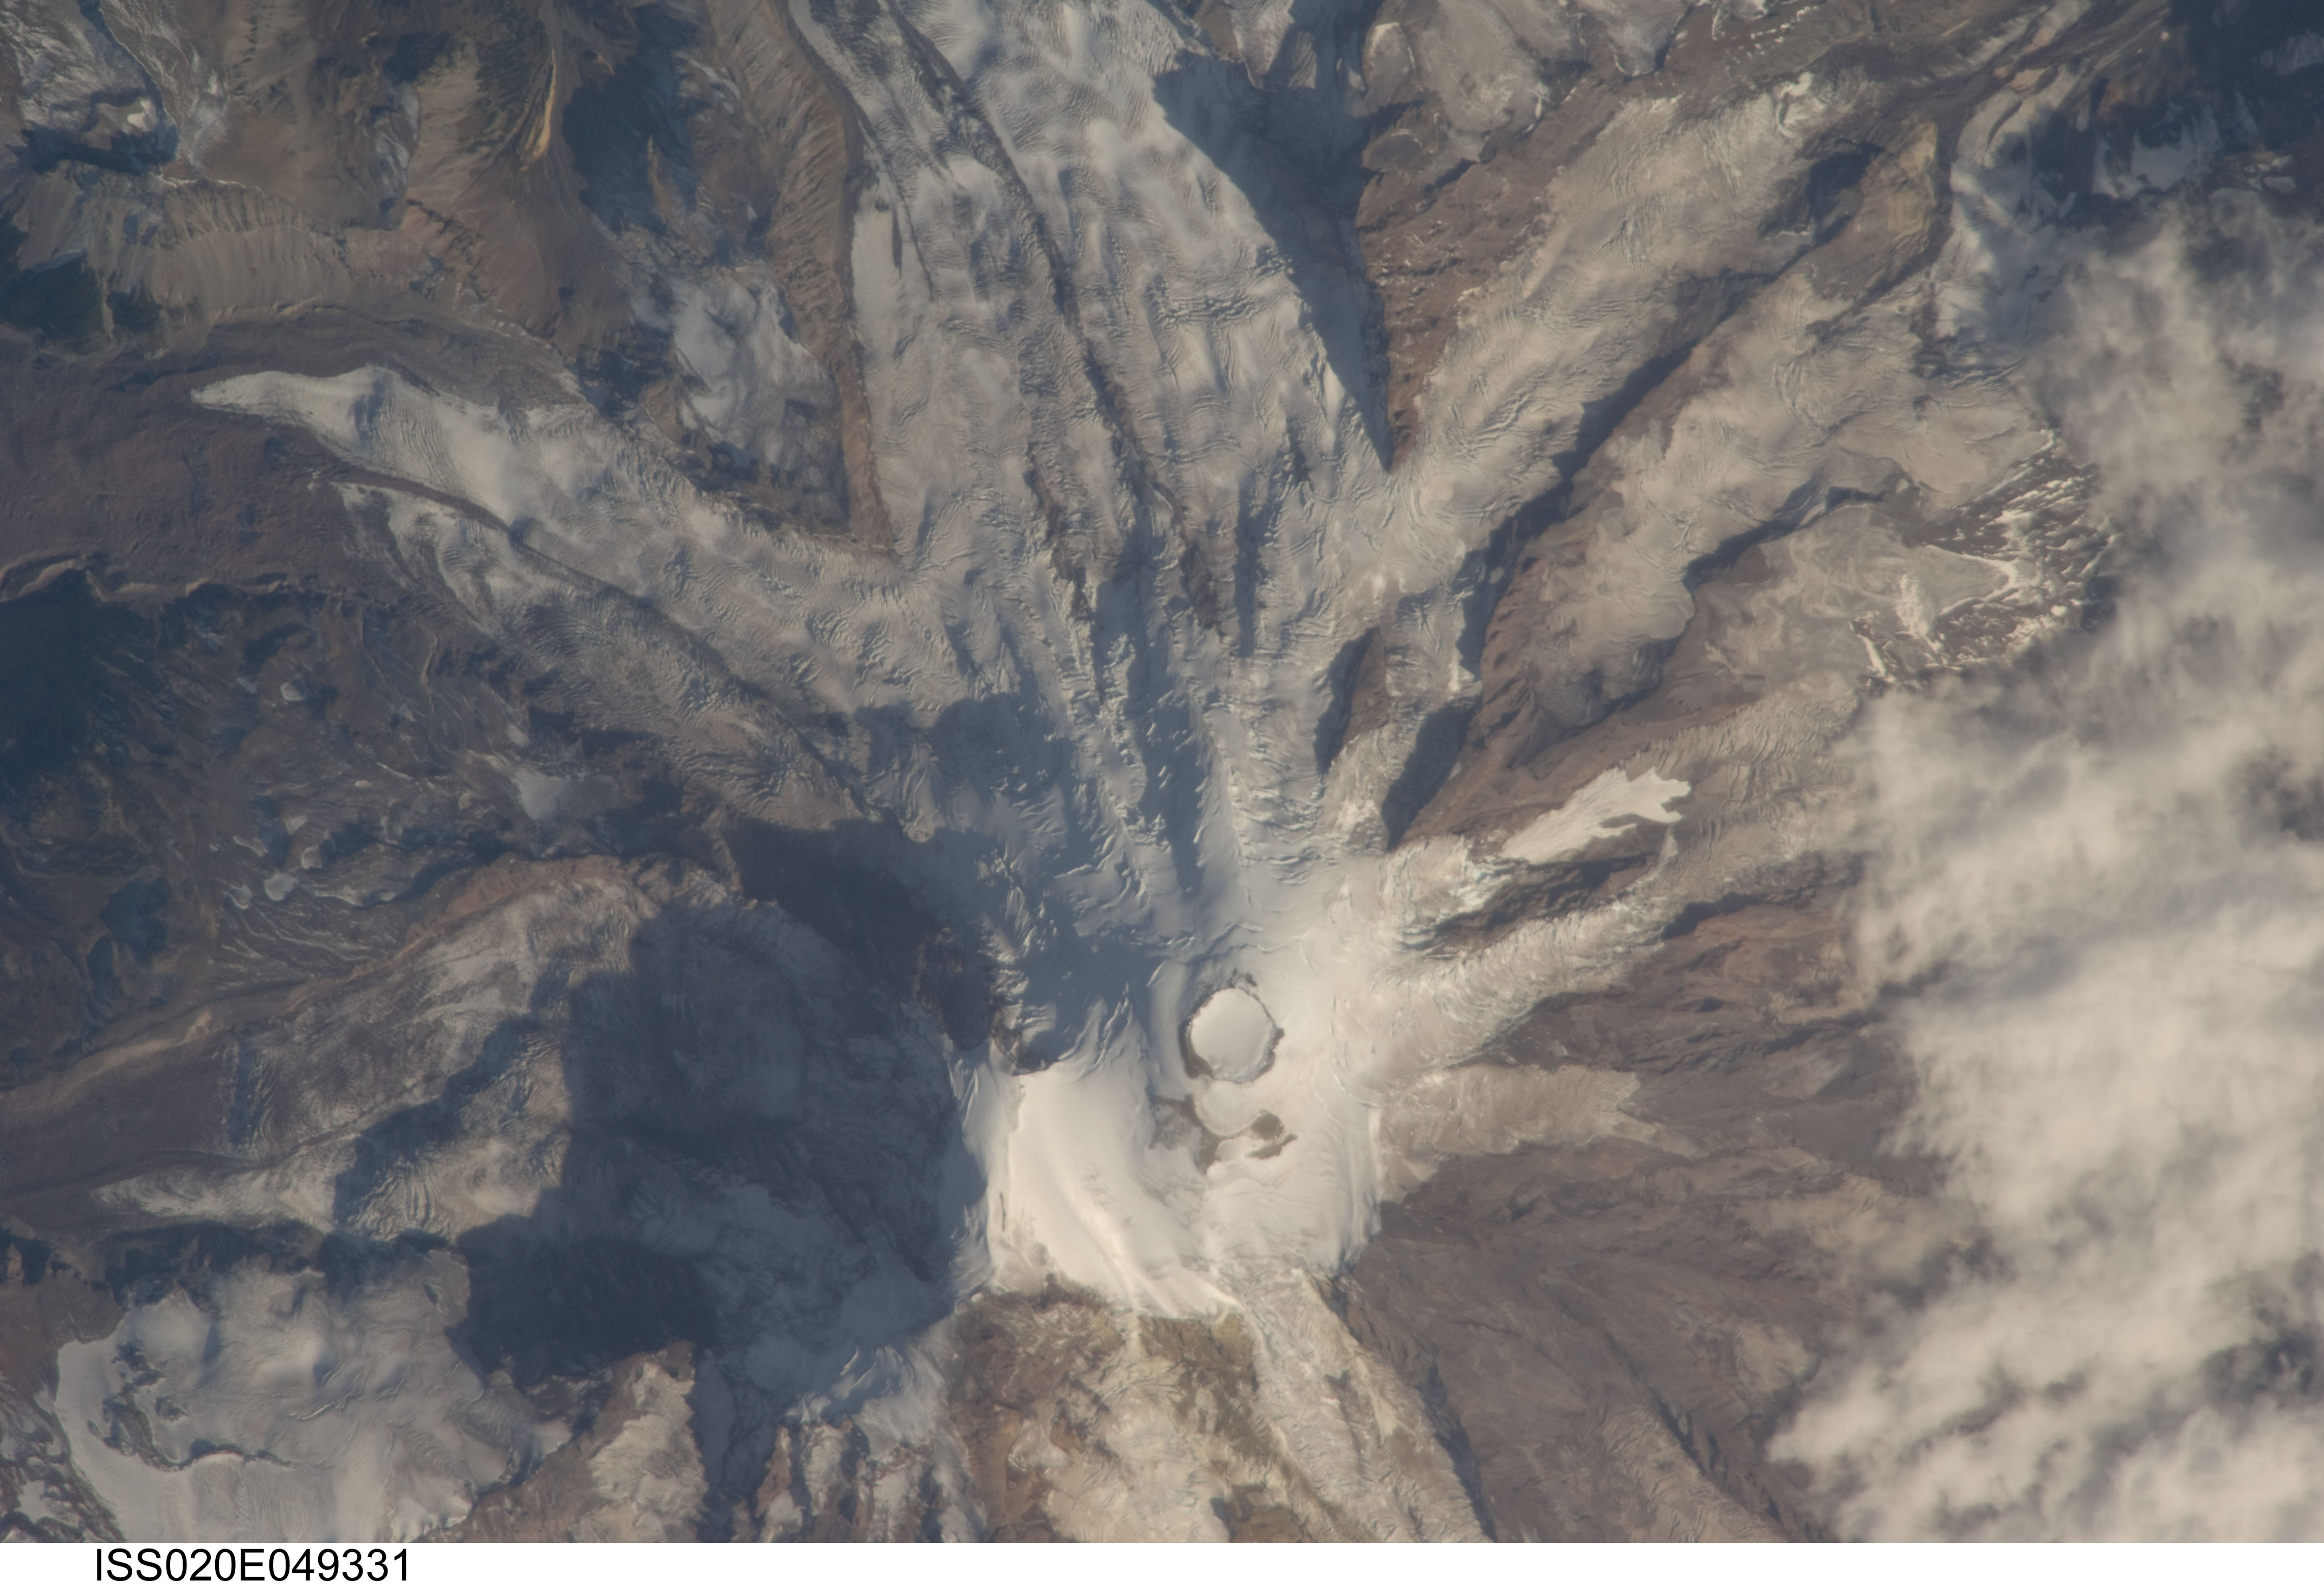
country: USA-WASHINGTON
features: MT. RAINIER, SNOW, GLACIERS
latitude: 46.9
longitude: -121.8
